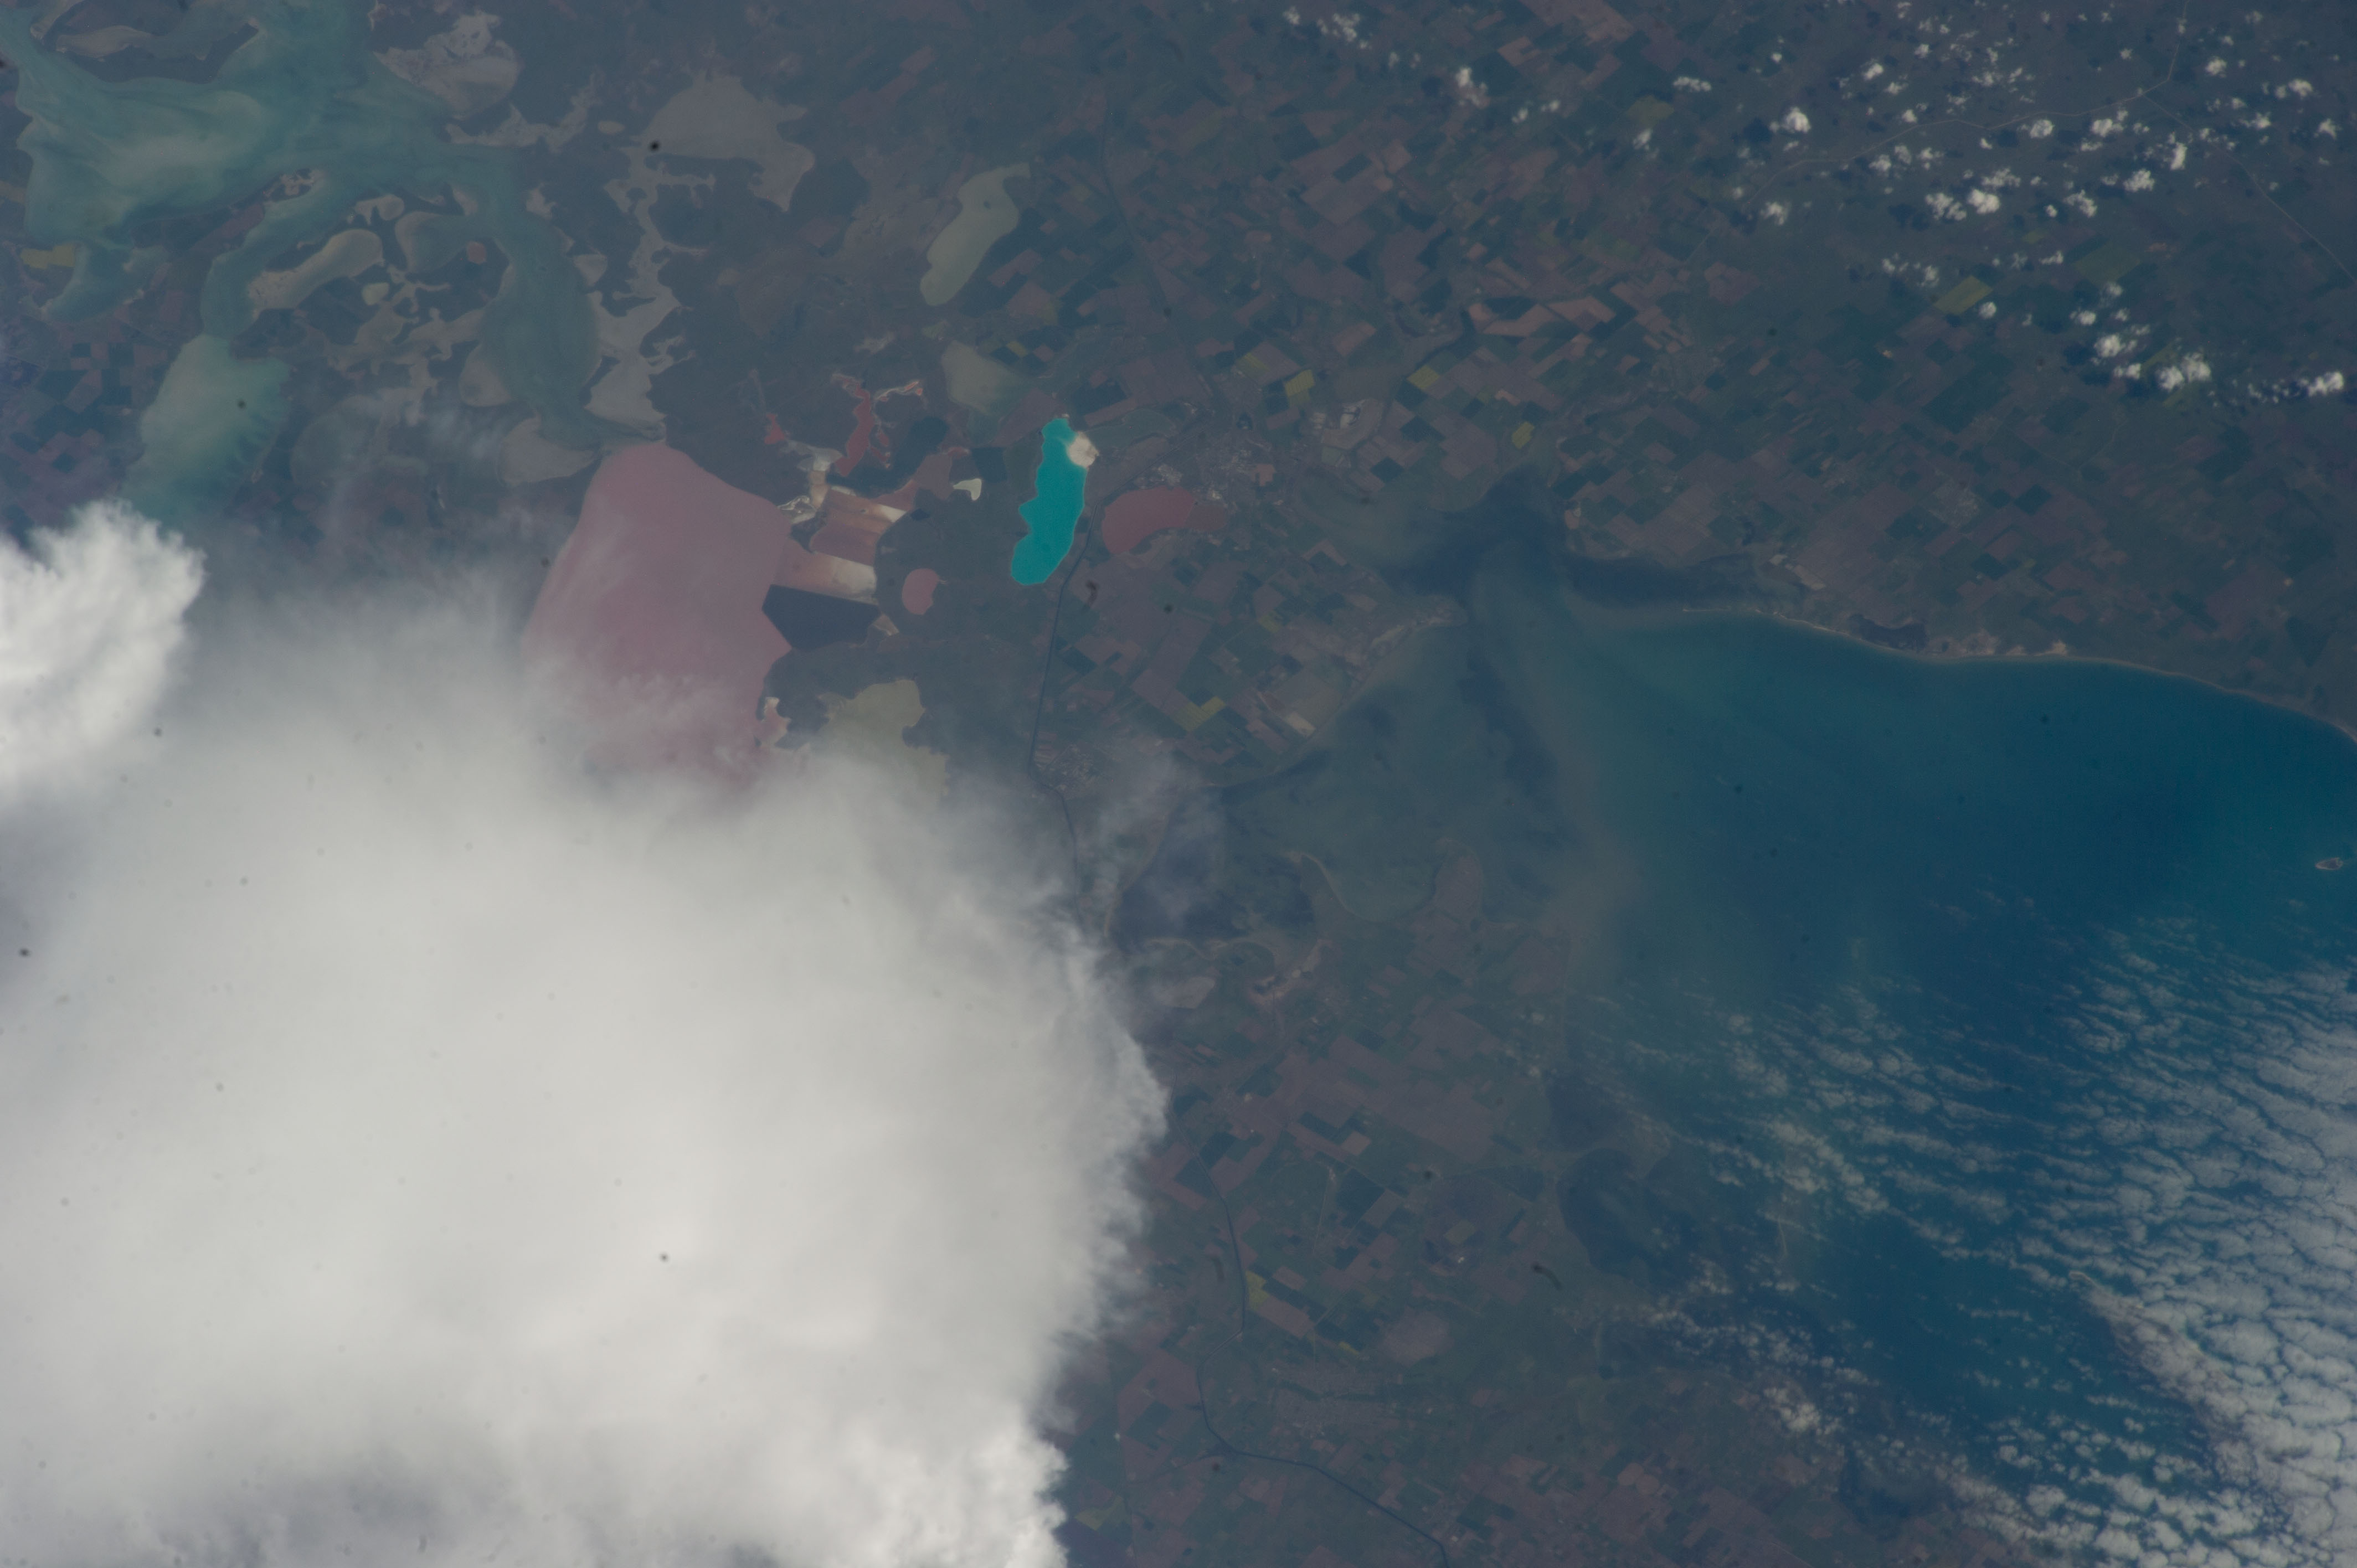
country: UKRAINE
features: LAKES, COAST, KRASNE LAKE, KARKINYTS'KA GULF, CRIMEAN PENINSULA
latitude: 46.1
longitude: 33.6
